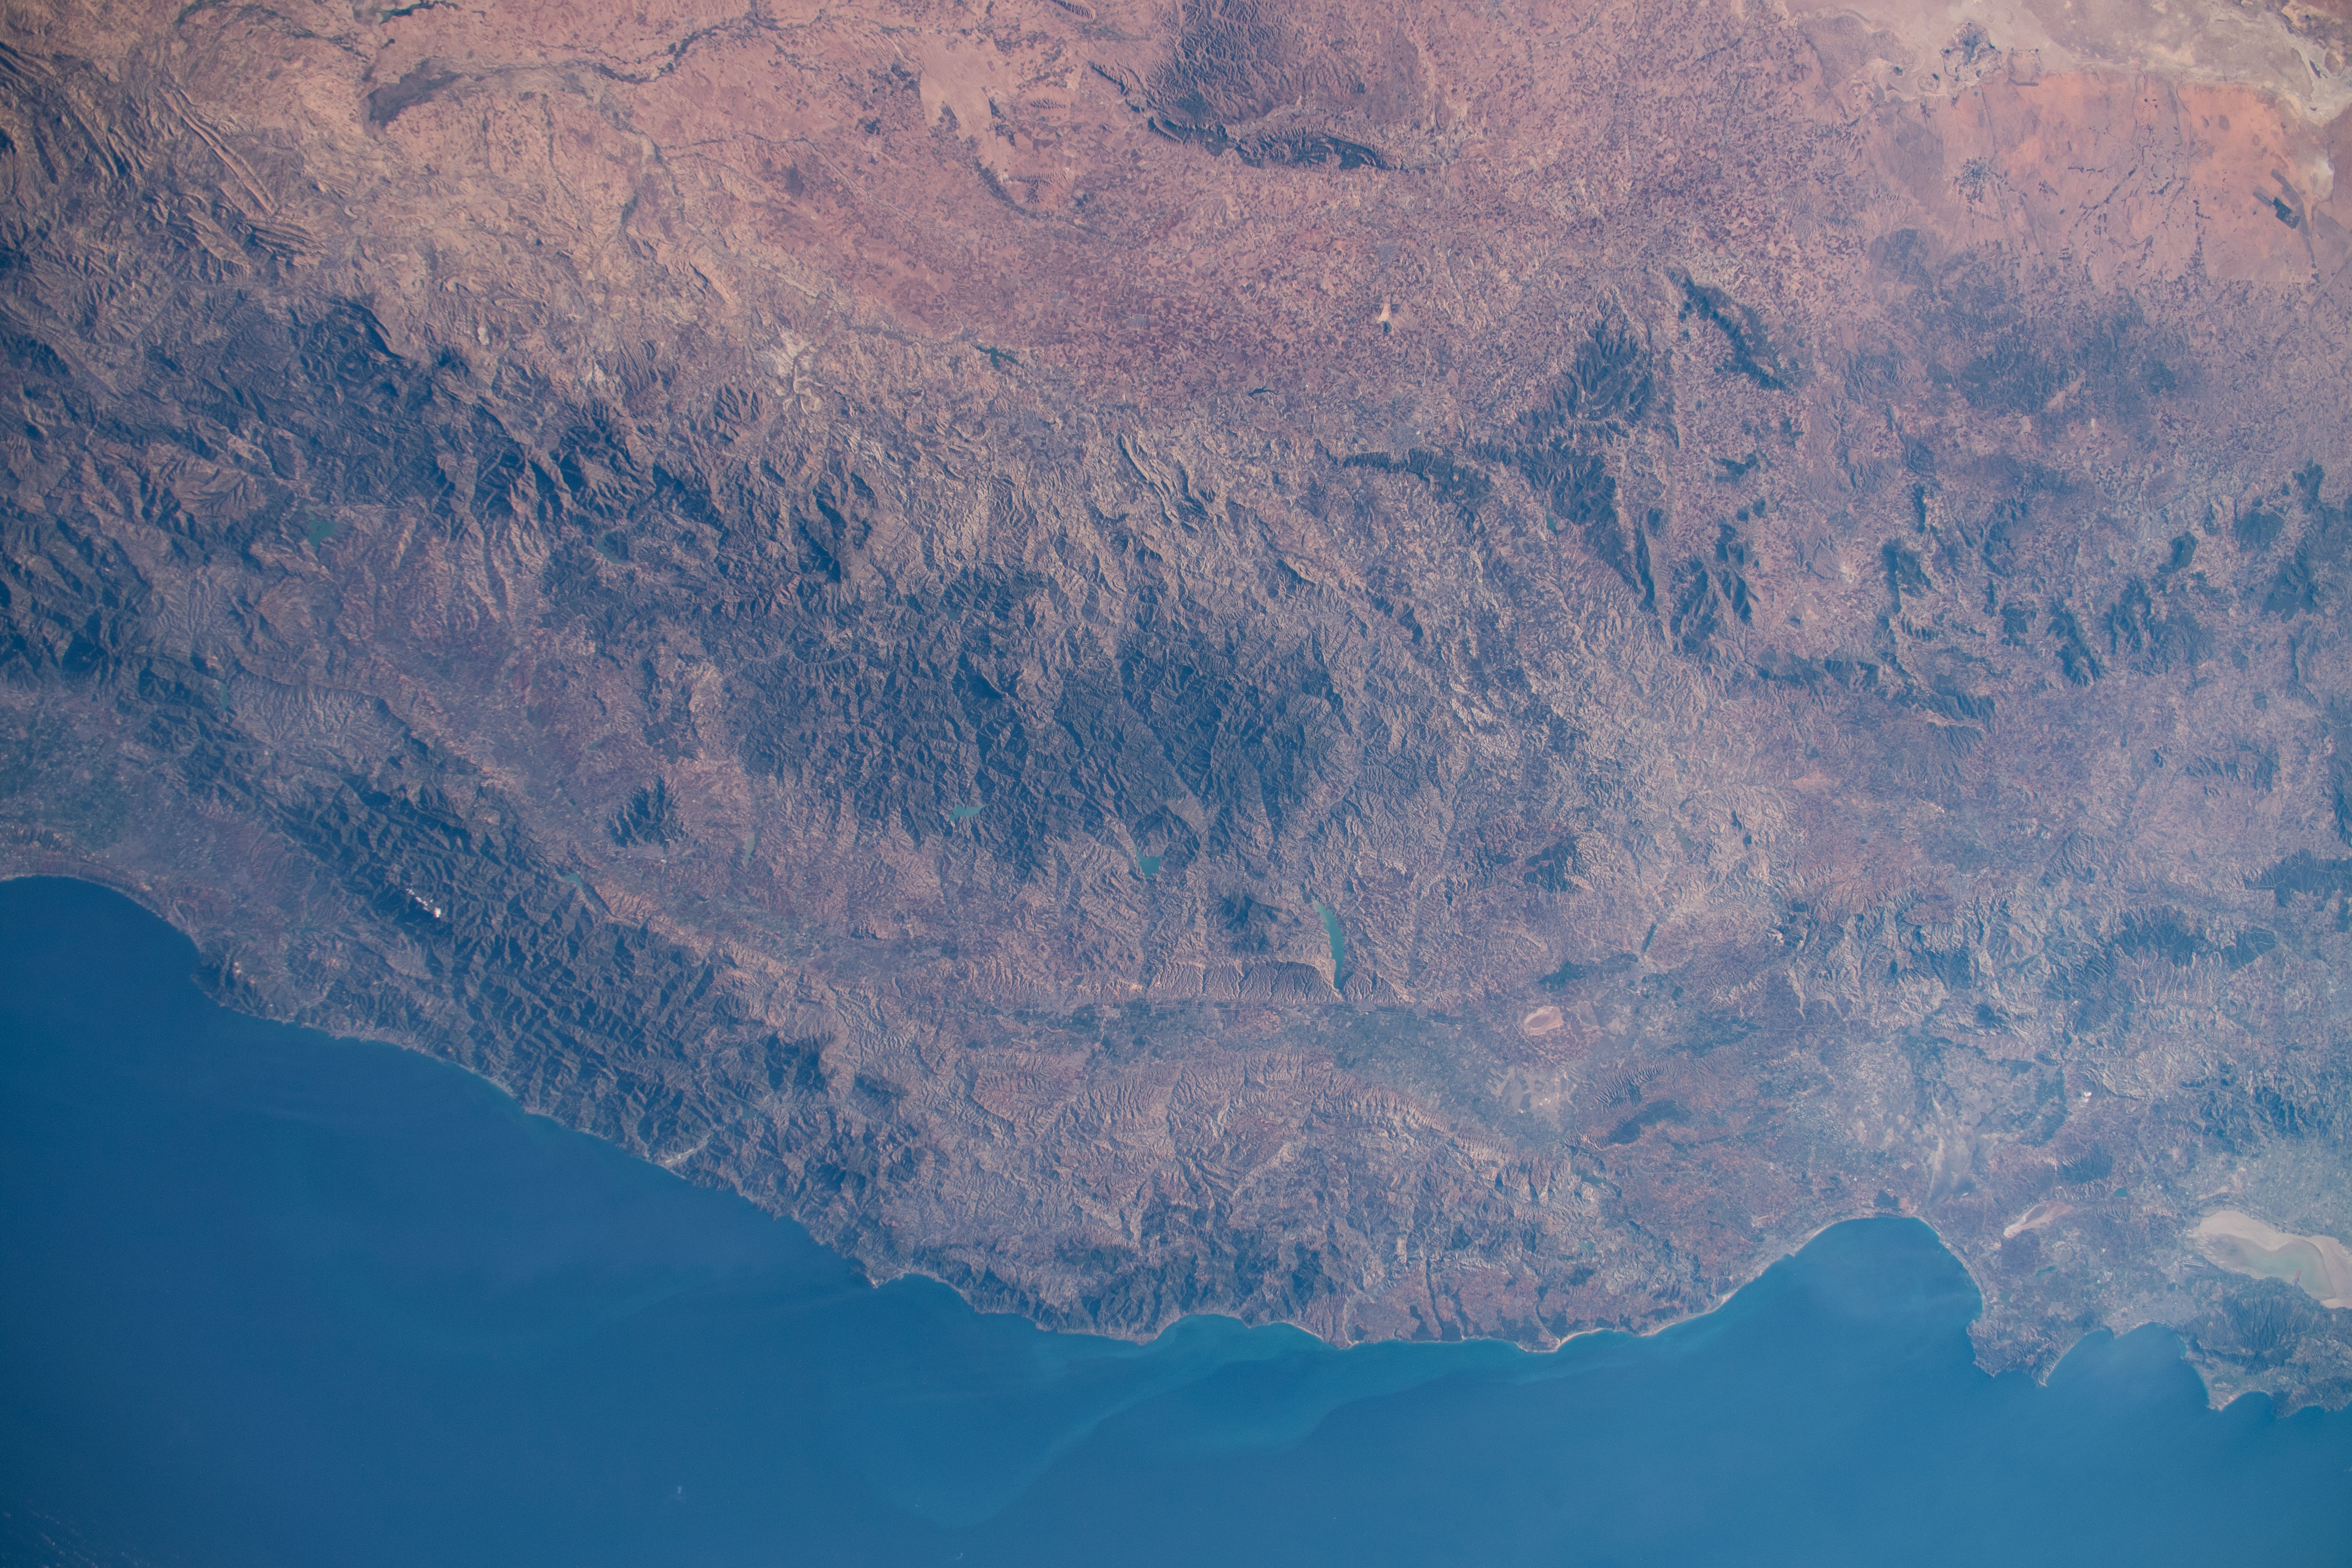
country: ALGERIA
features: ATLAS TELLIEN MOUNTAINS, ORAN
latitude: 35.5
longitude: 1.0
